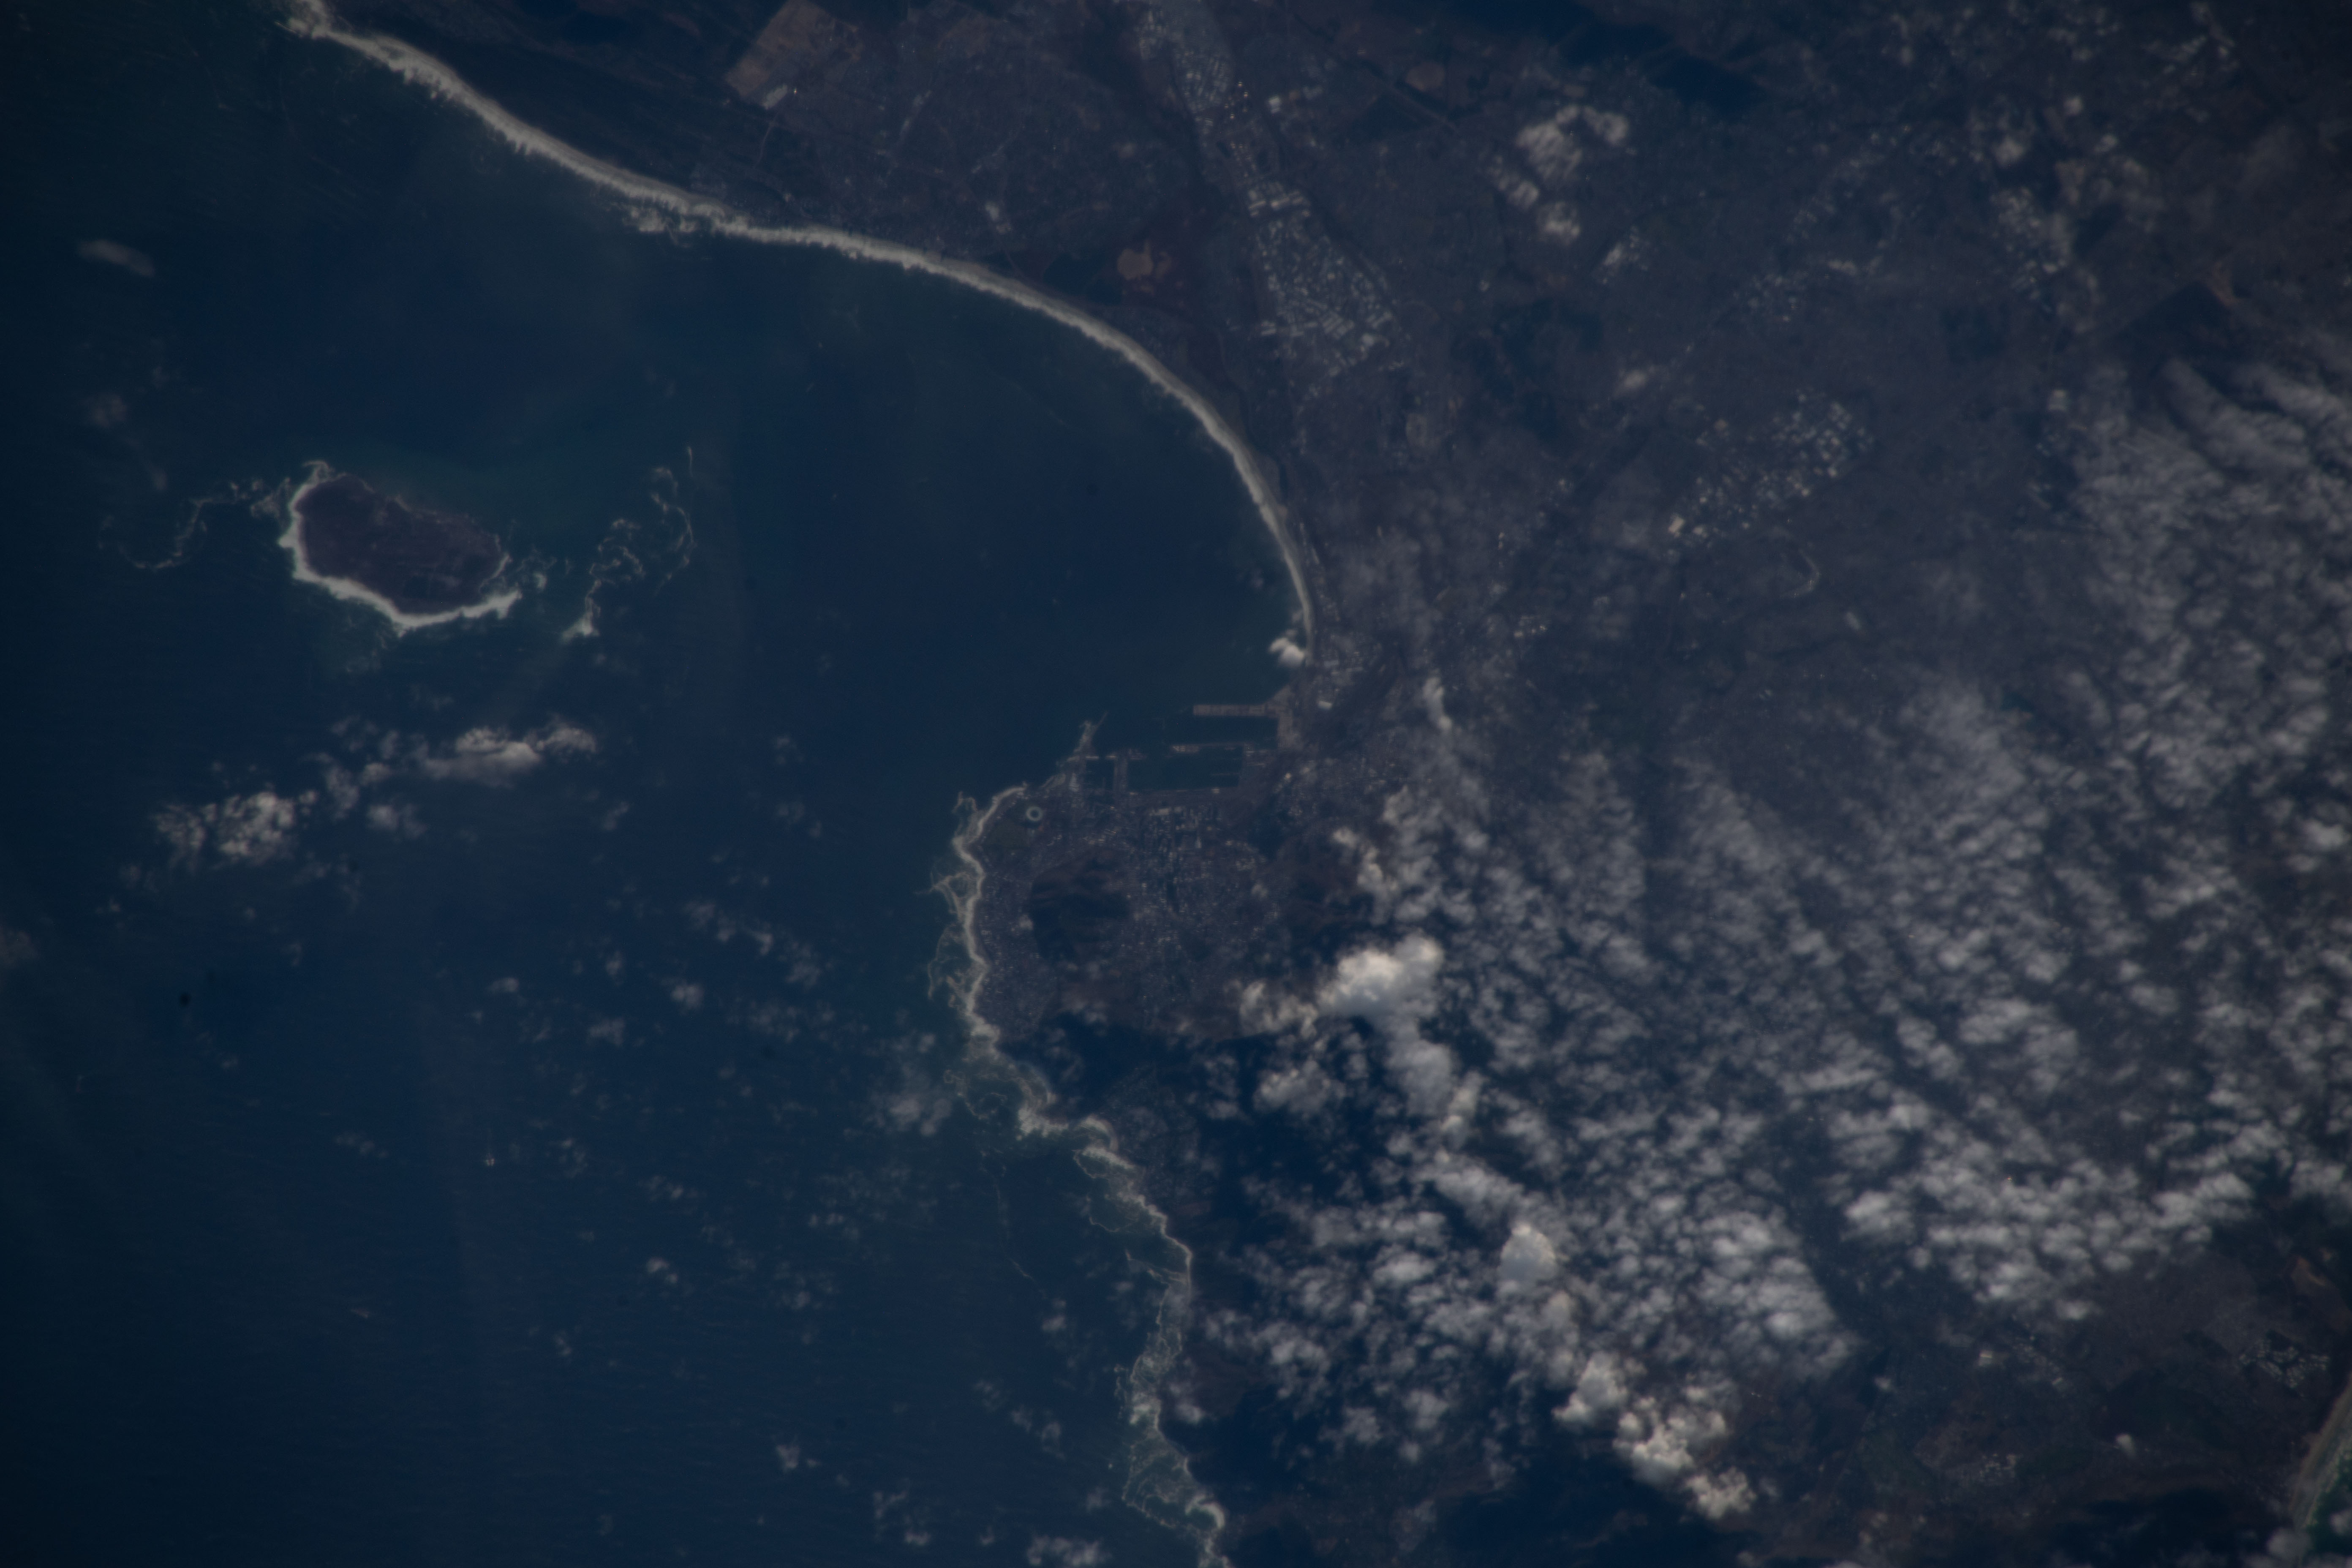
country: REPUBLIC_SOUTH_AFRICA
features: ATLANTIC OCEAN, CAPE TOWN, ROBBEN ISLAND, TABLE MOUNTAIN NATIONAL PARK, RONDEBOSCH, CLAREMONT KENILWORTH, WYNBERG, MATROOSFONTEIN, PAROW, CENTURY CITY, MILNERTON, BELLVILLE,CAPE TOWN, PORT OF CAPE TOWN, ROBBEN ISLAND,CAPE TOWN, SOUTH AFRICA. TABLE MOUNTAIN. ROBBEN ISLAND. NATIONAL PARK.
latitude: -33.9
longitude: 18.4
